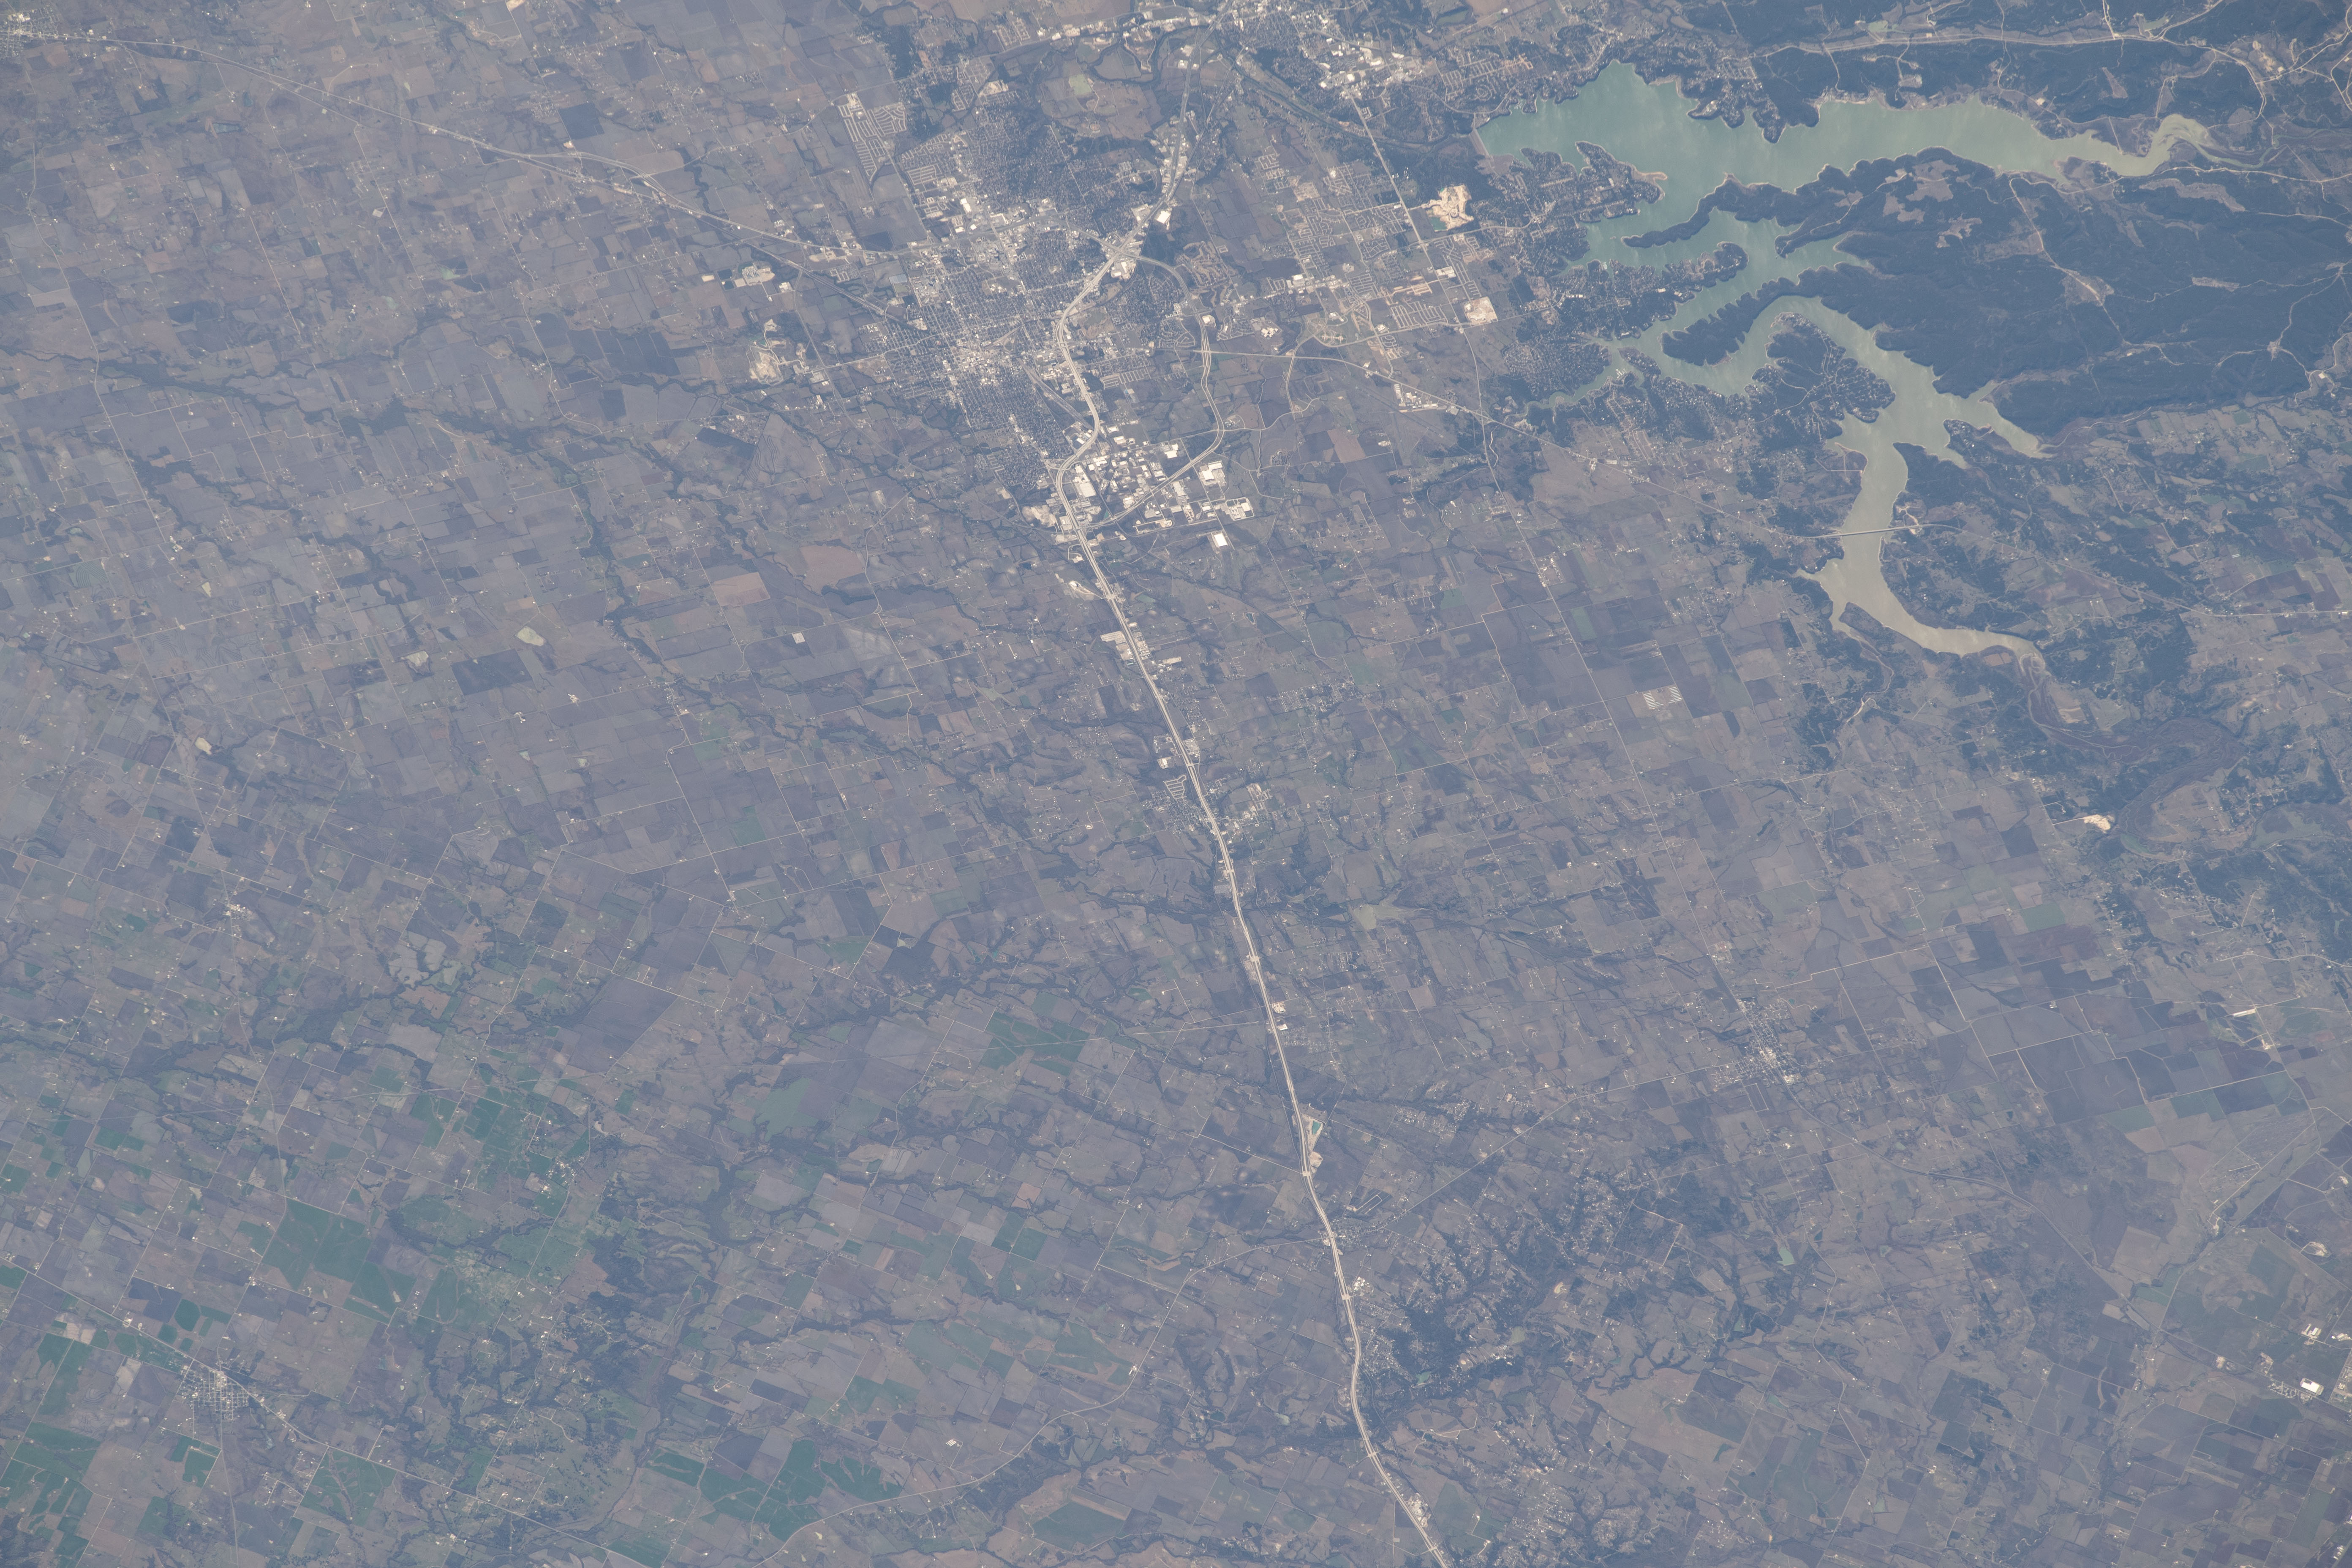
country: USA-TEXAS
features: TEMPLE, BELTON LAKE
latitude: 31.2
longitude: -97.3
